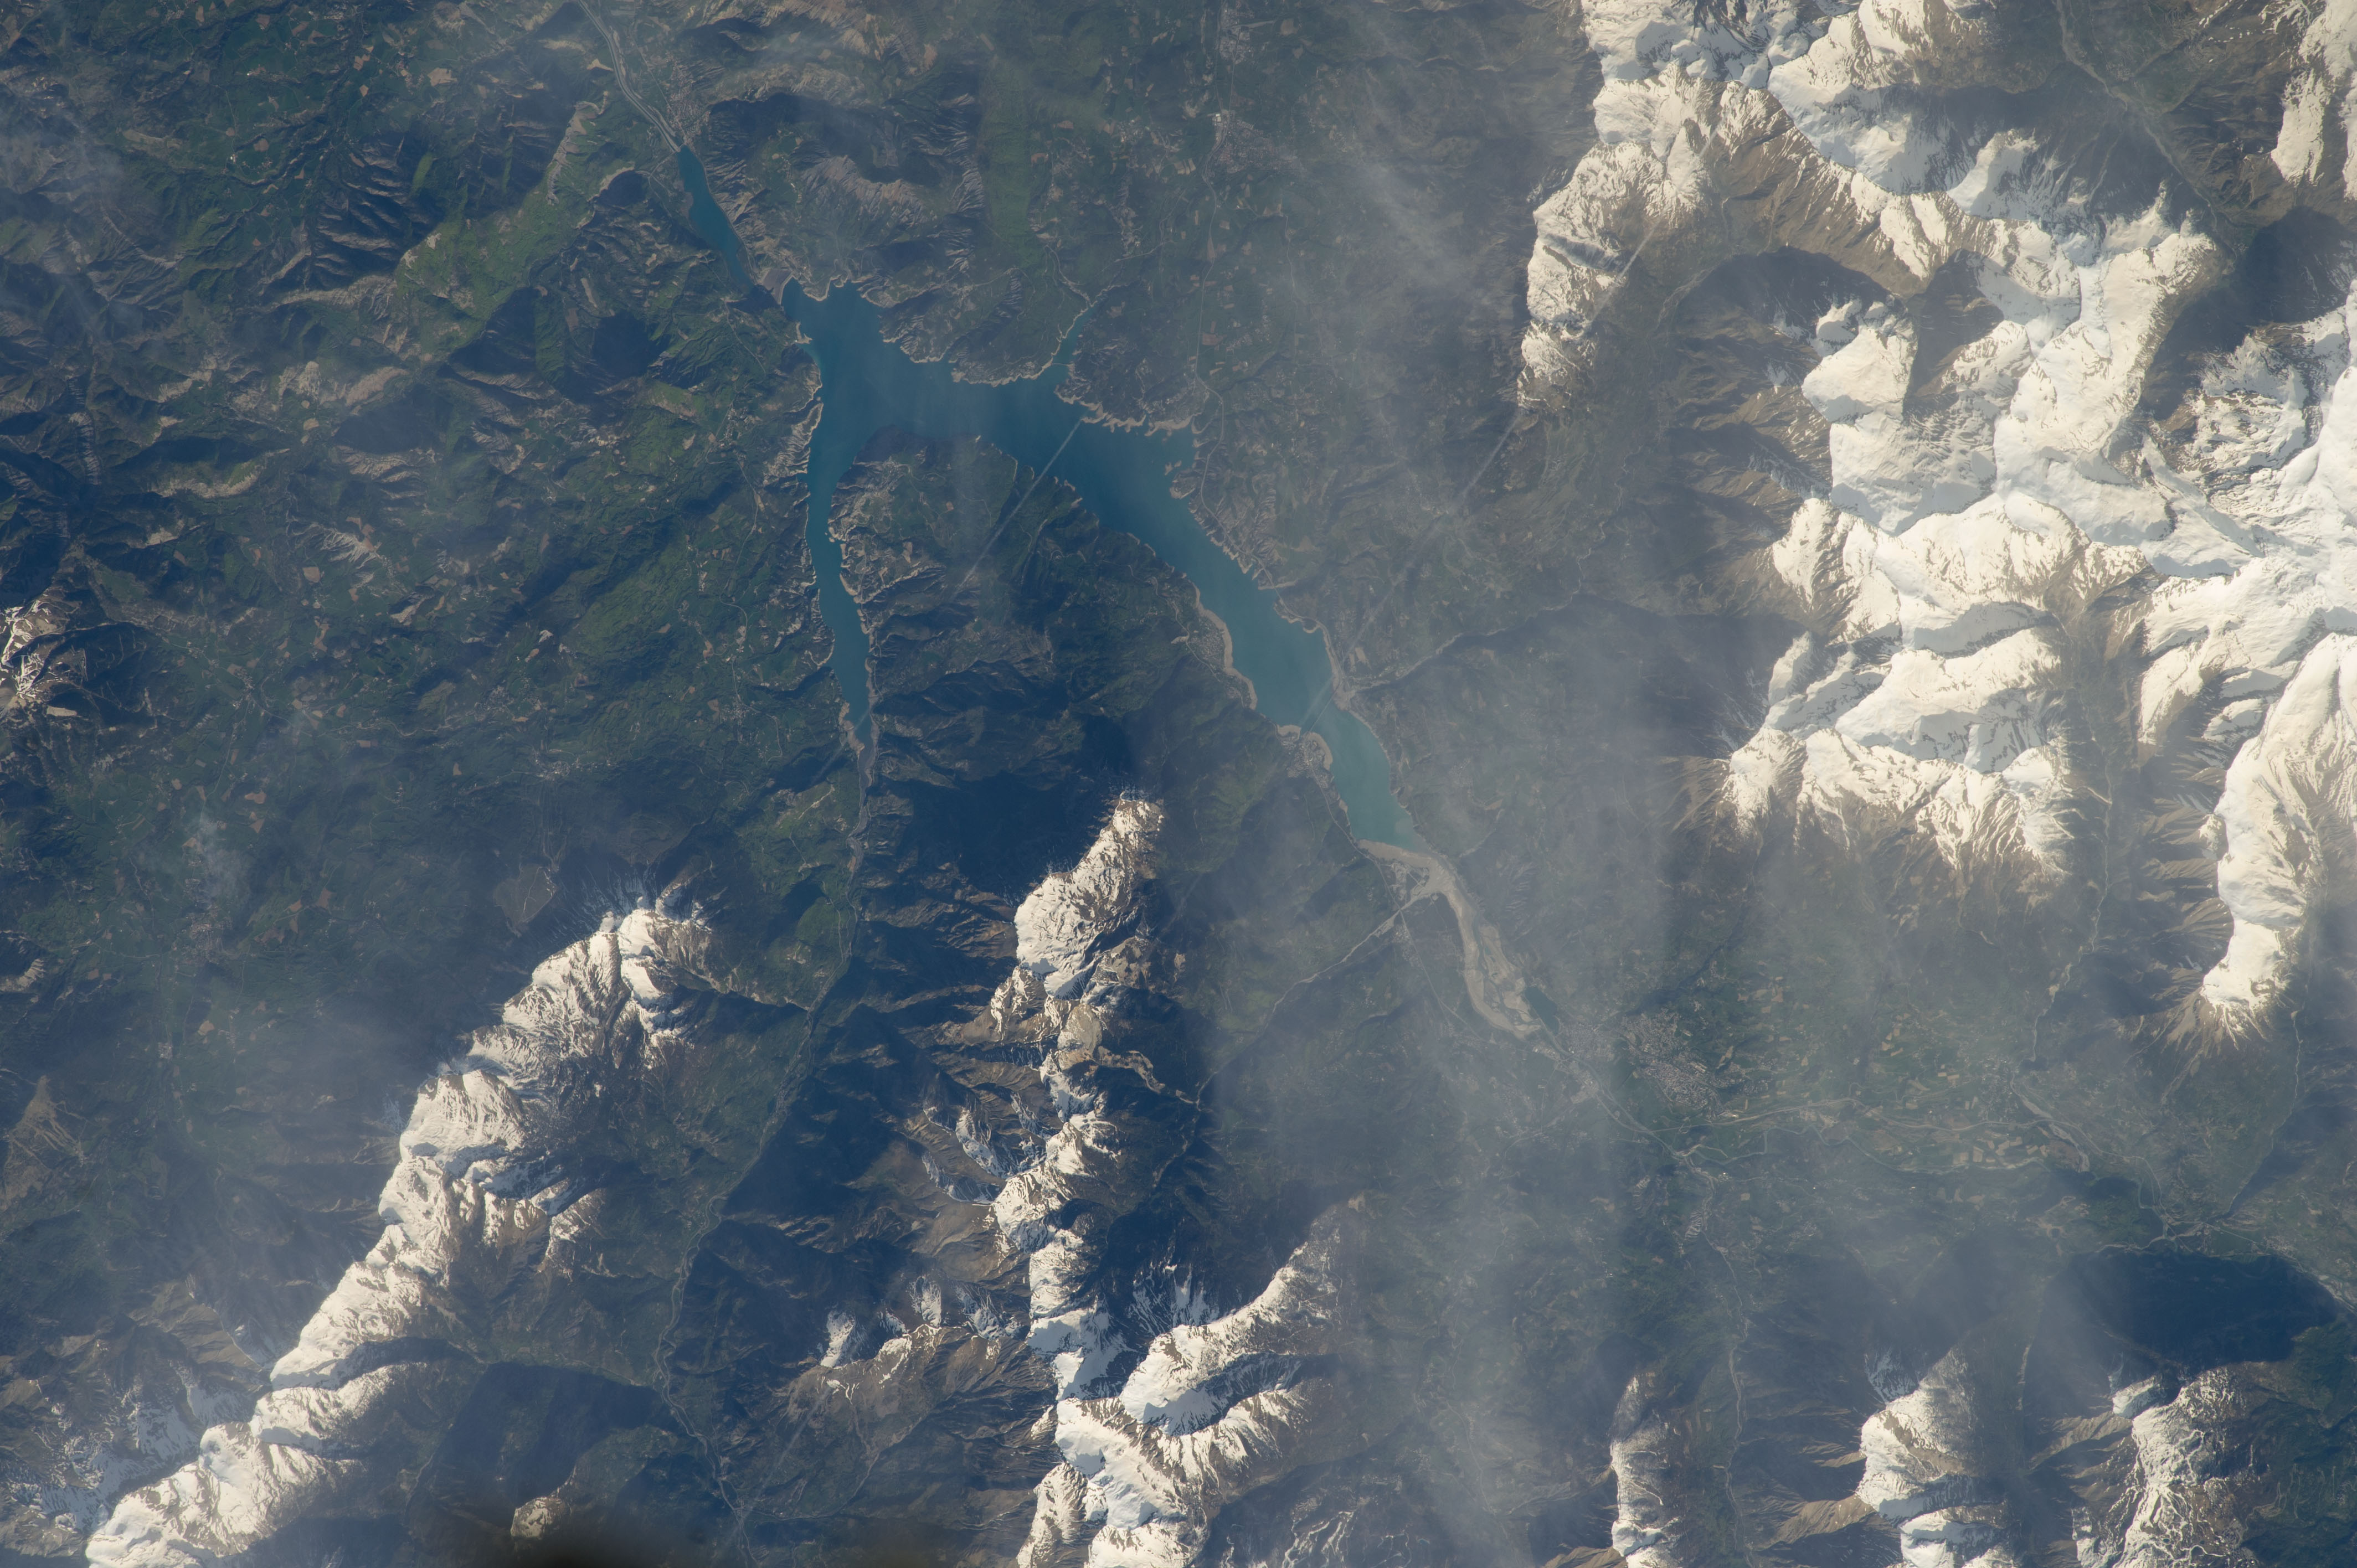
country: FRANCE
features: SERRE PONCON LAKE, THE ALPS
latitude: 44.5
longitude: 6.4
